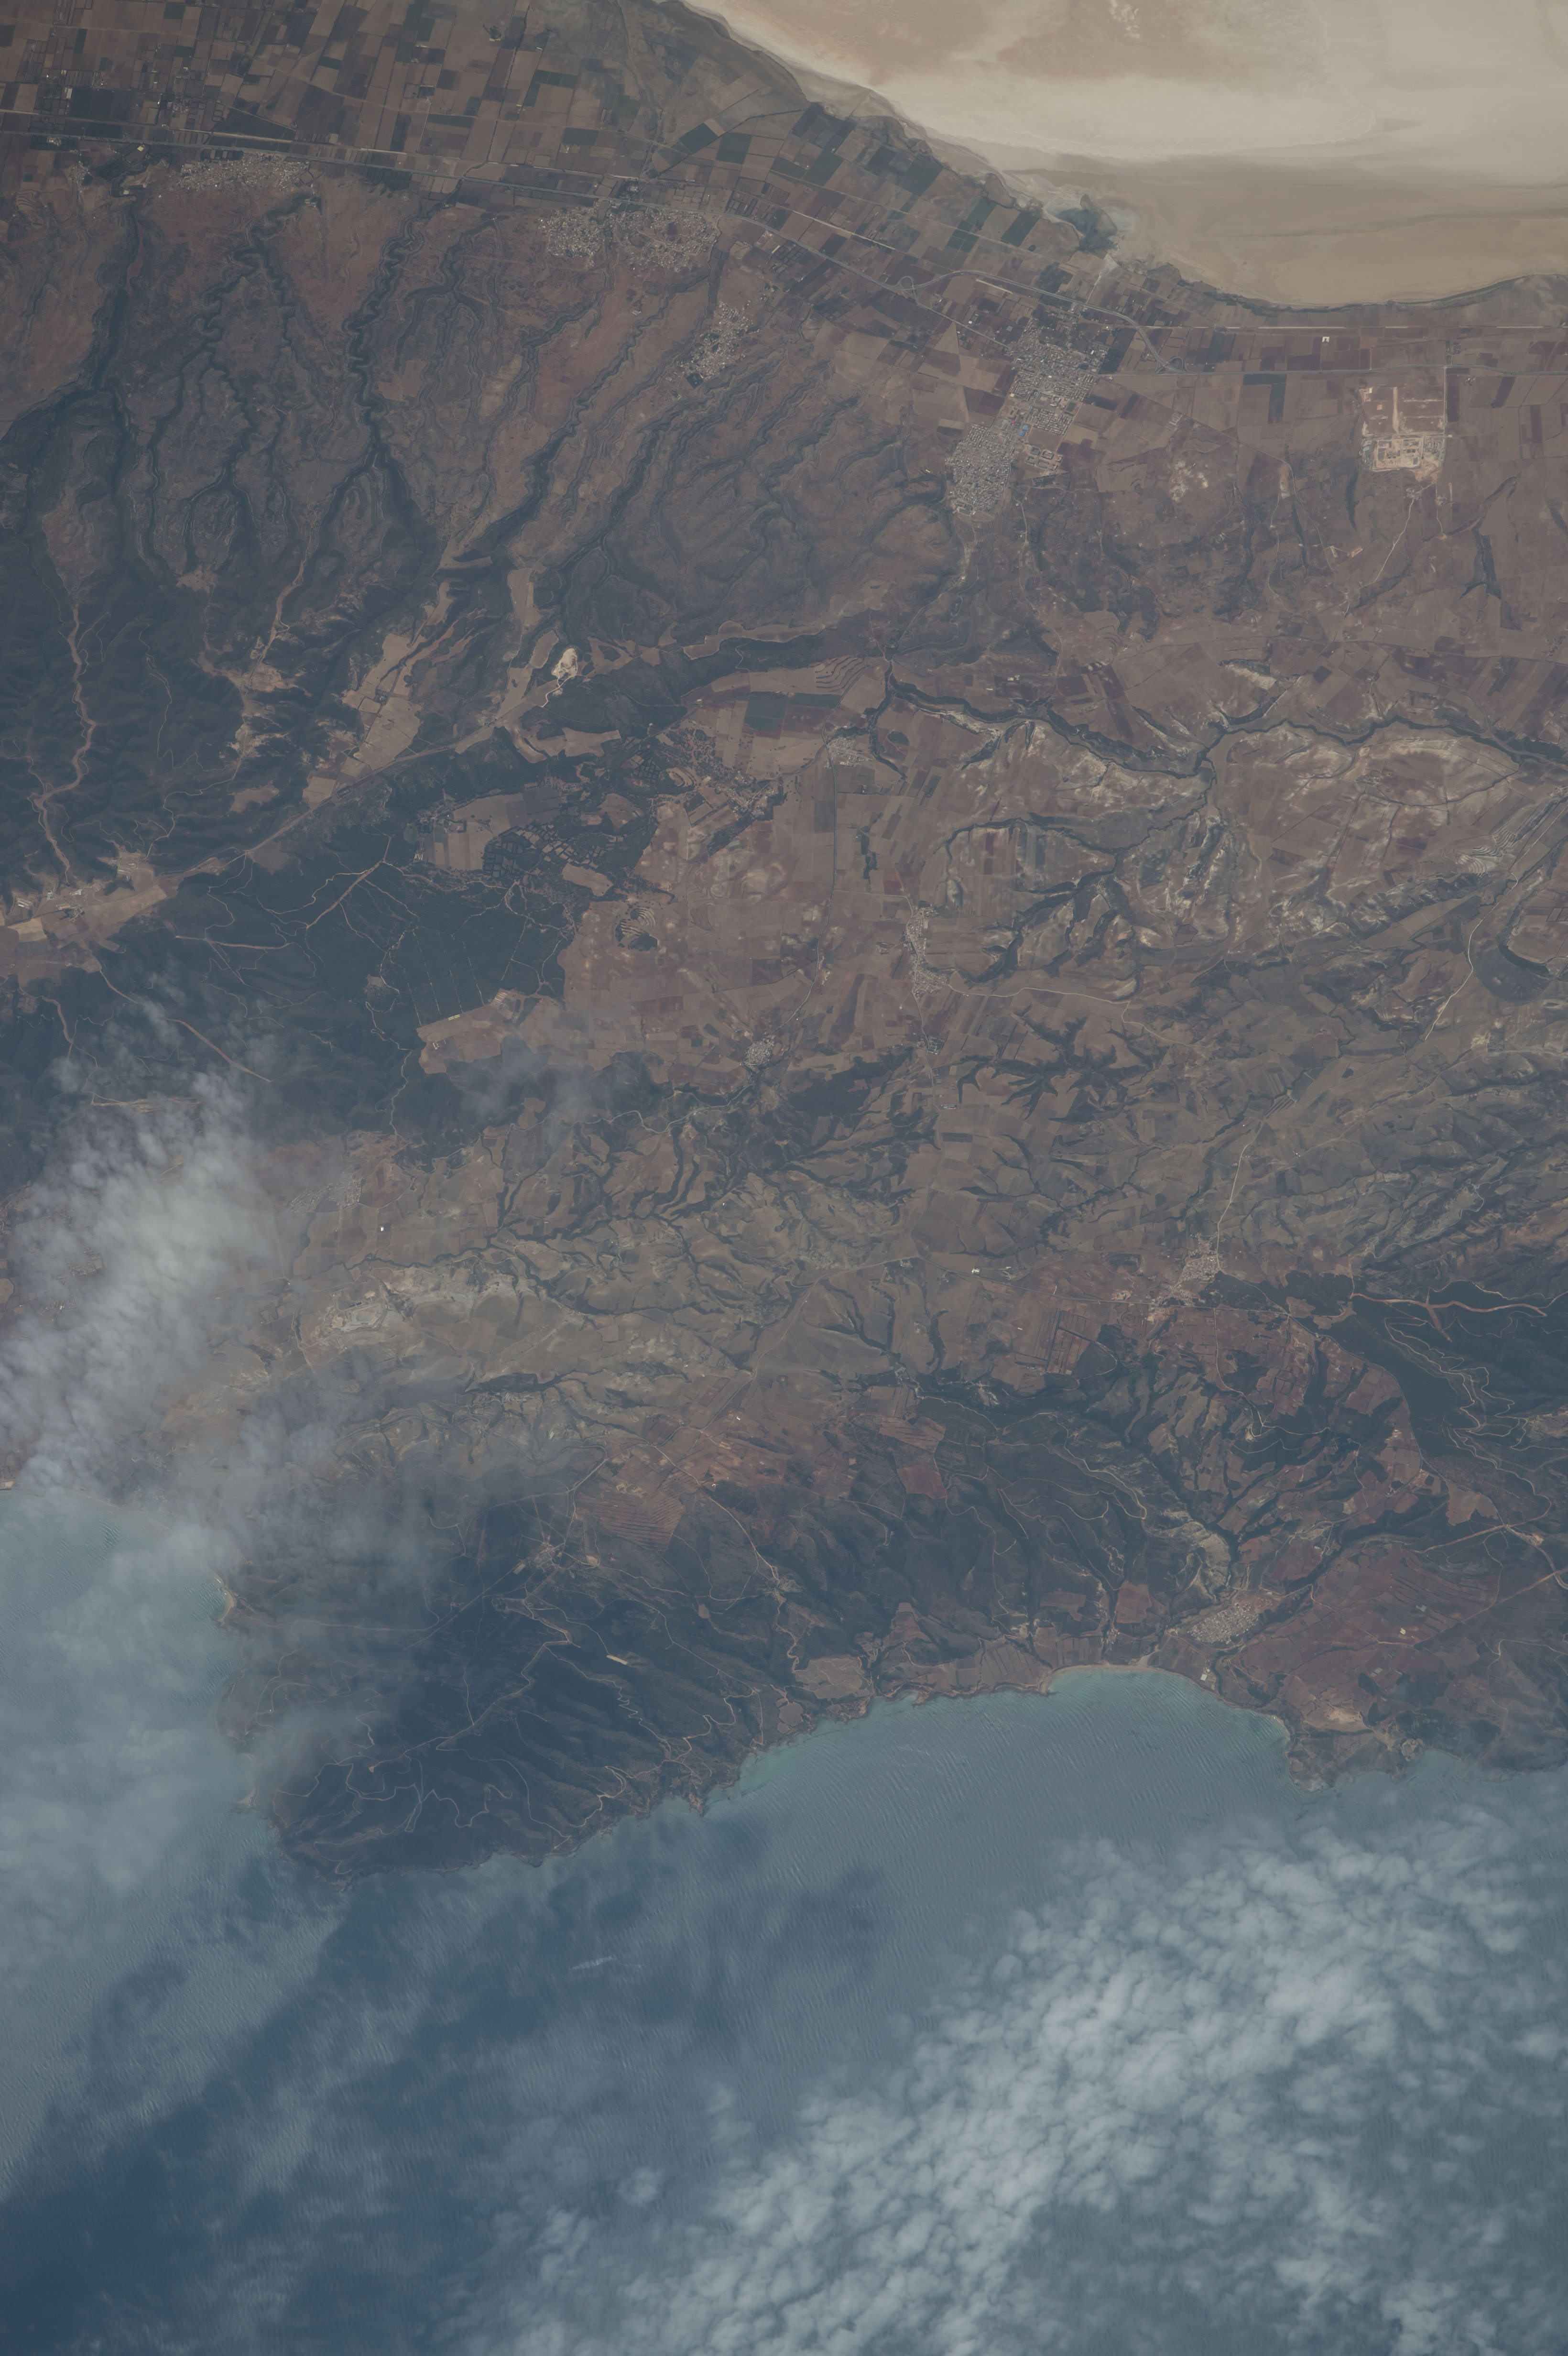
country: ALGERIA
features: ALBORAN SEA, MEDITERRANEAN SEA, SEBKHA OF ORAN LAKE, ATLAS TELLIEN MOUNTAINS, BOUTLELIS
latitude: 35.6
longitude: -0.9
